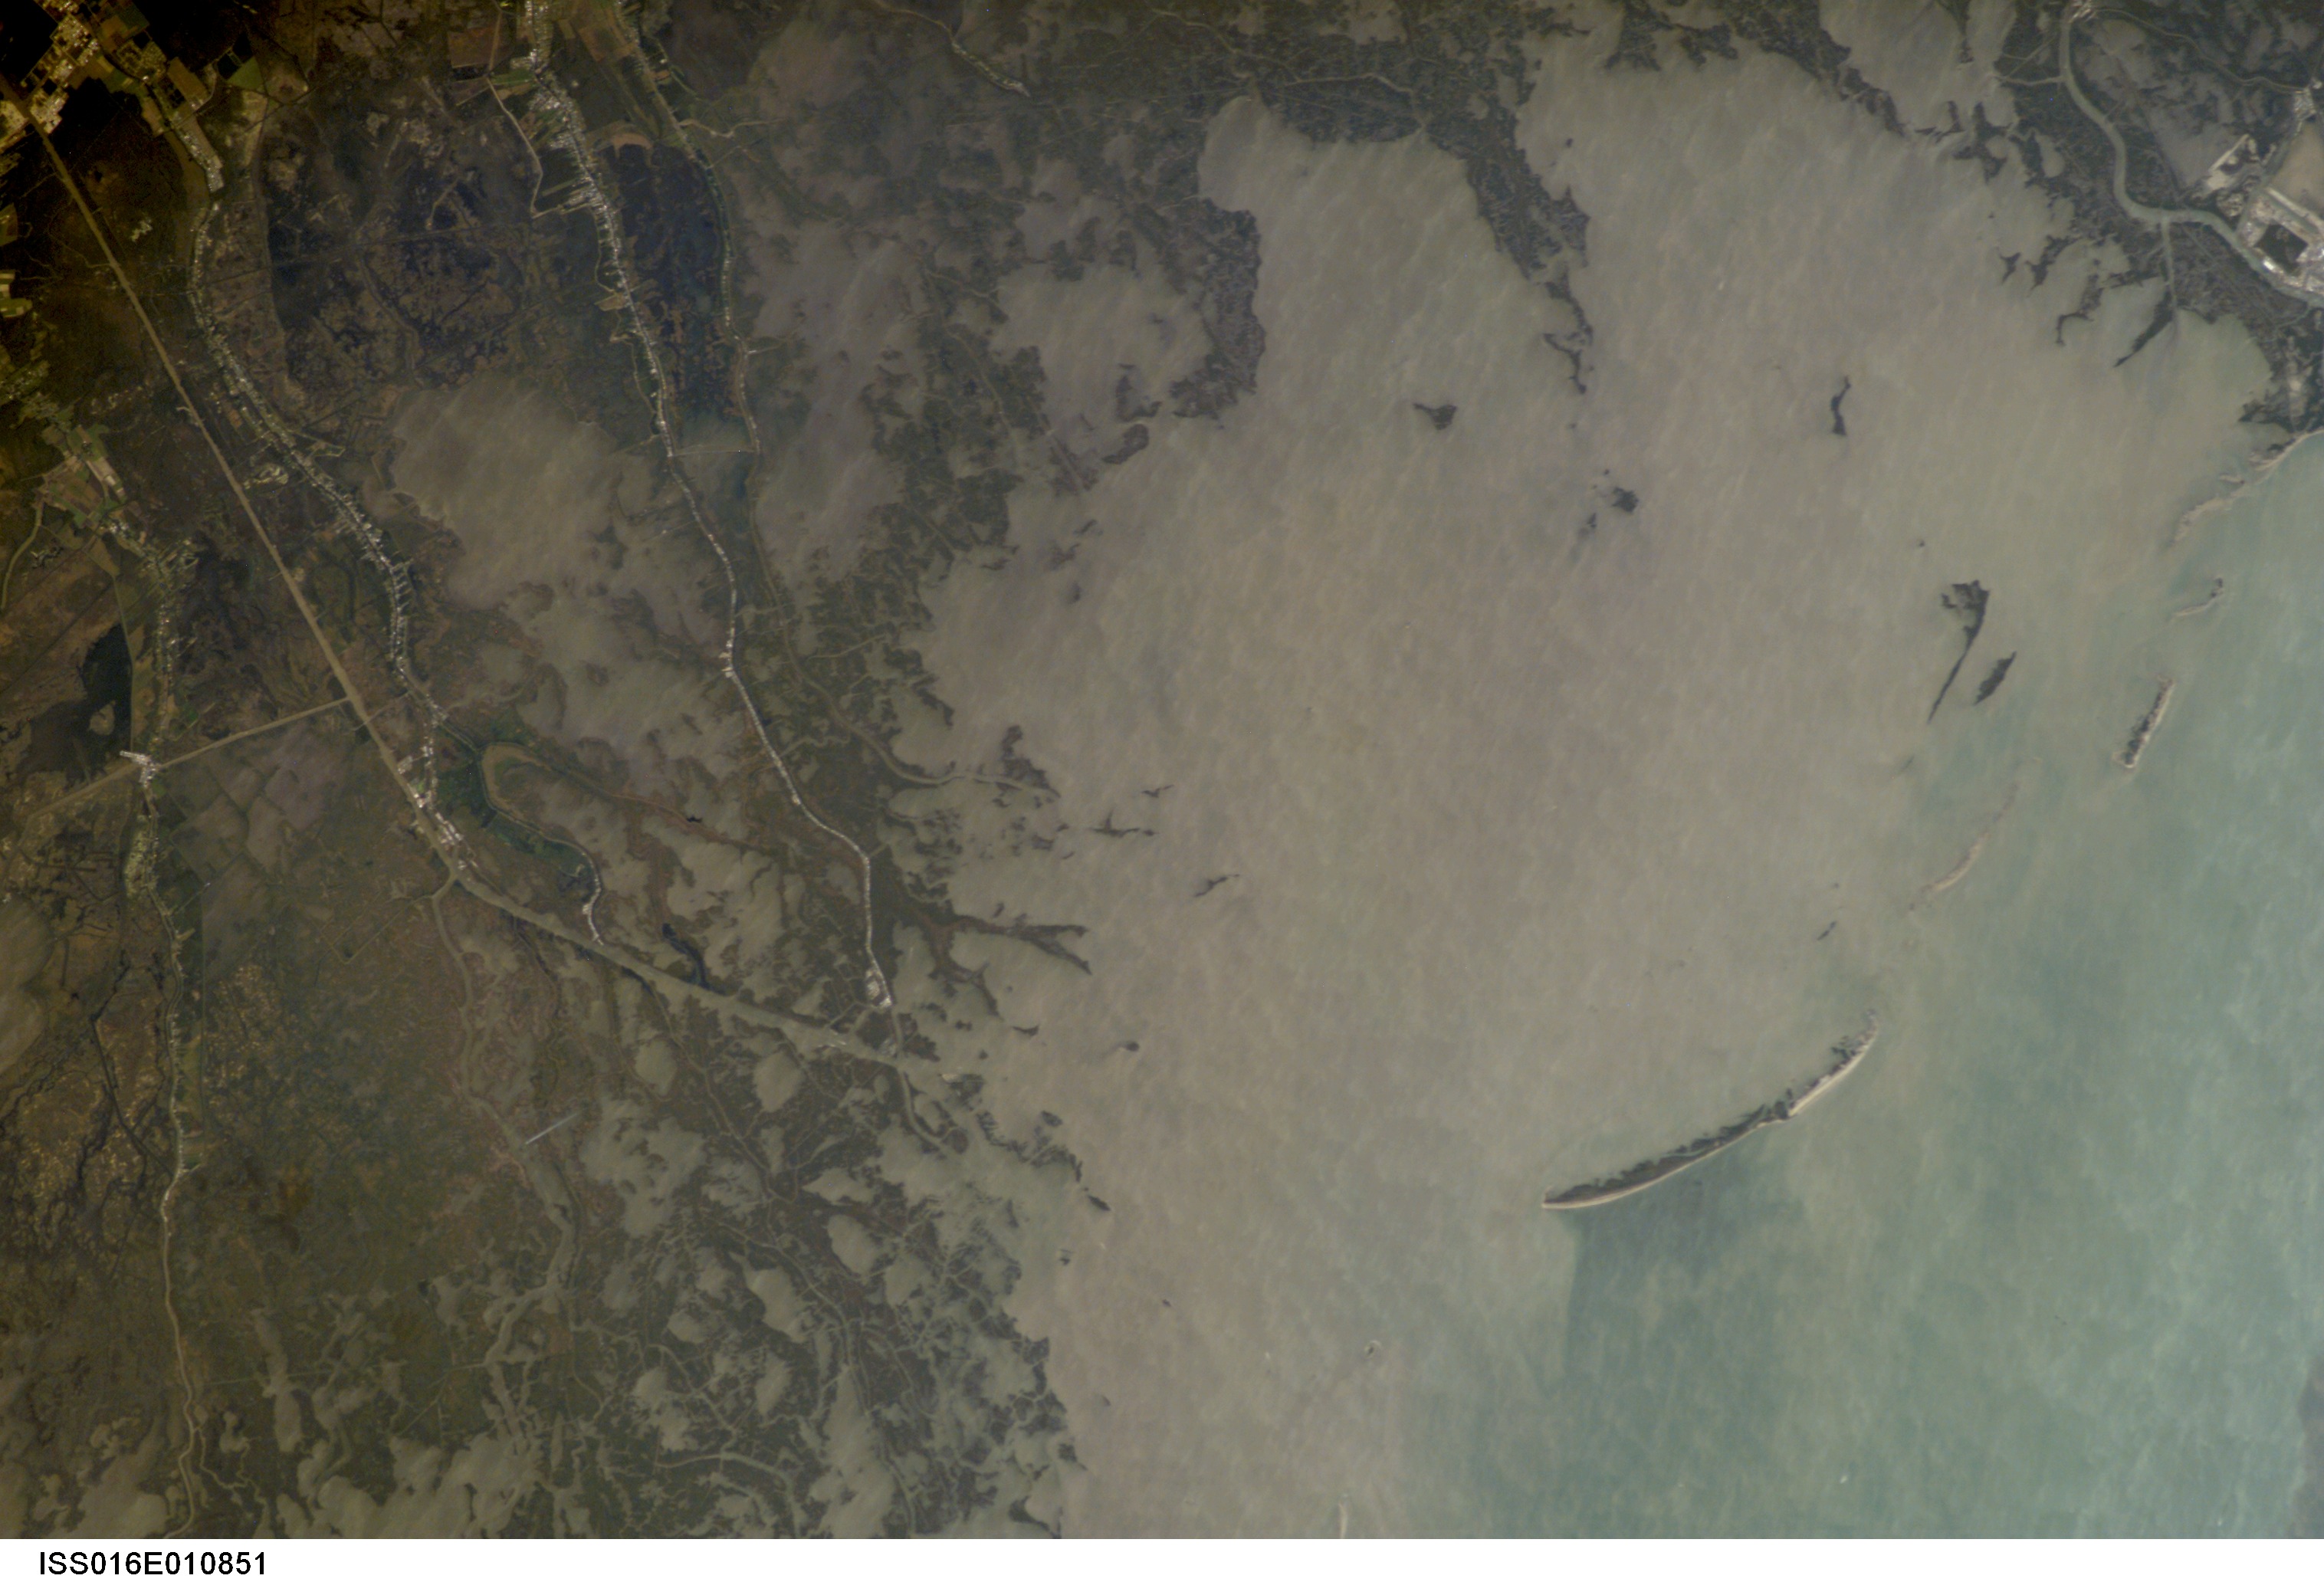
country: USA-LOUISIANA
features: COASTAL MARSH, TERREBONNE BAY
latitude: 29.0
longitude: -90.5
